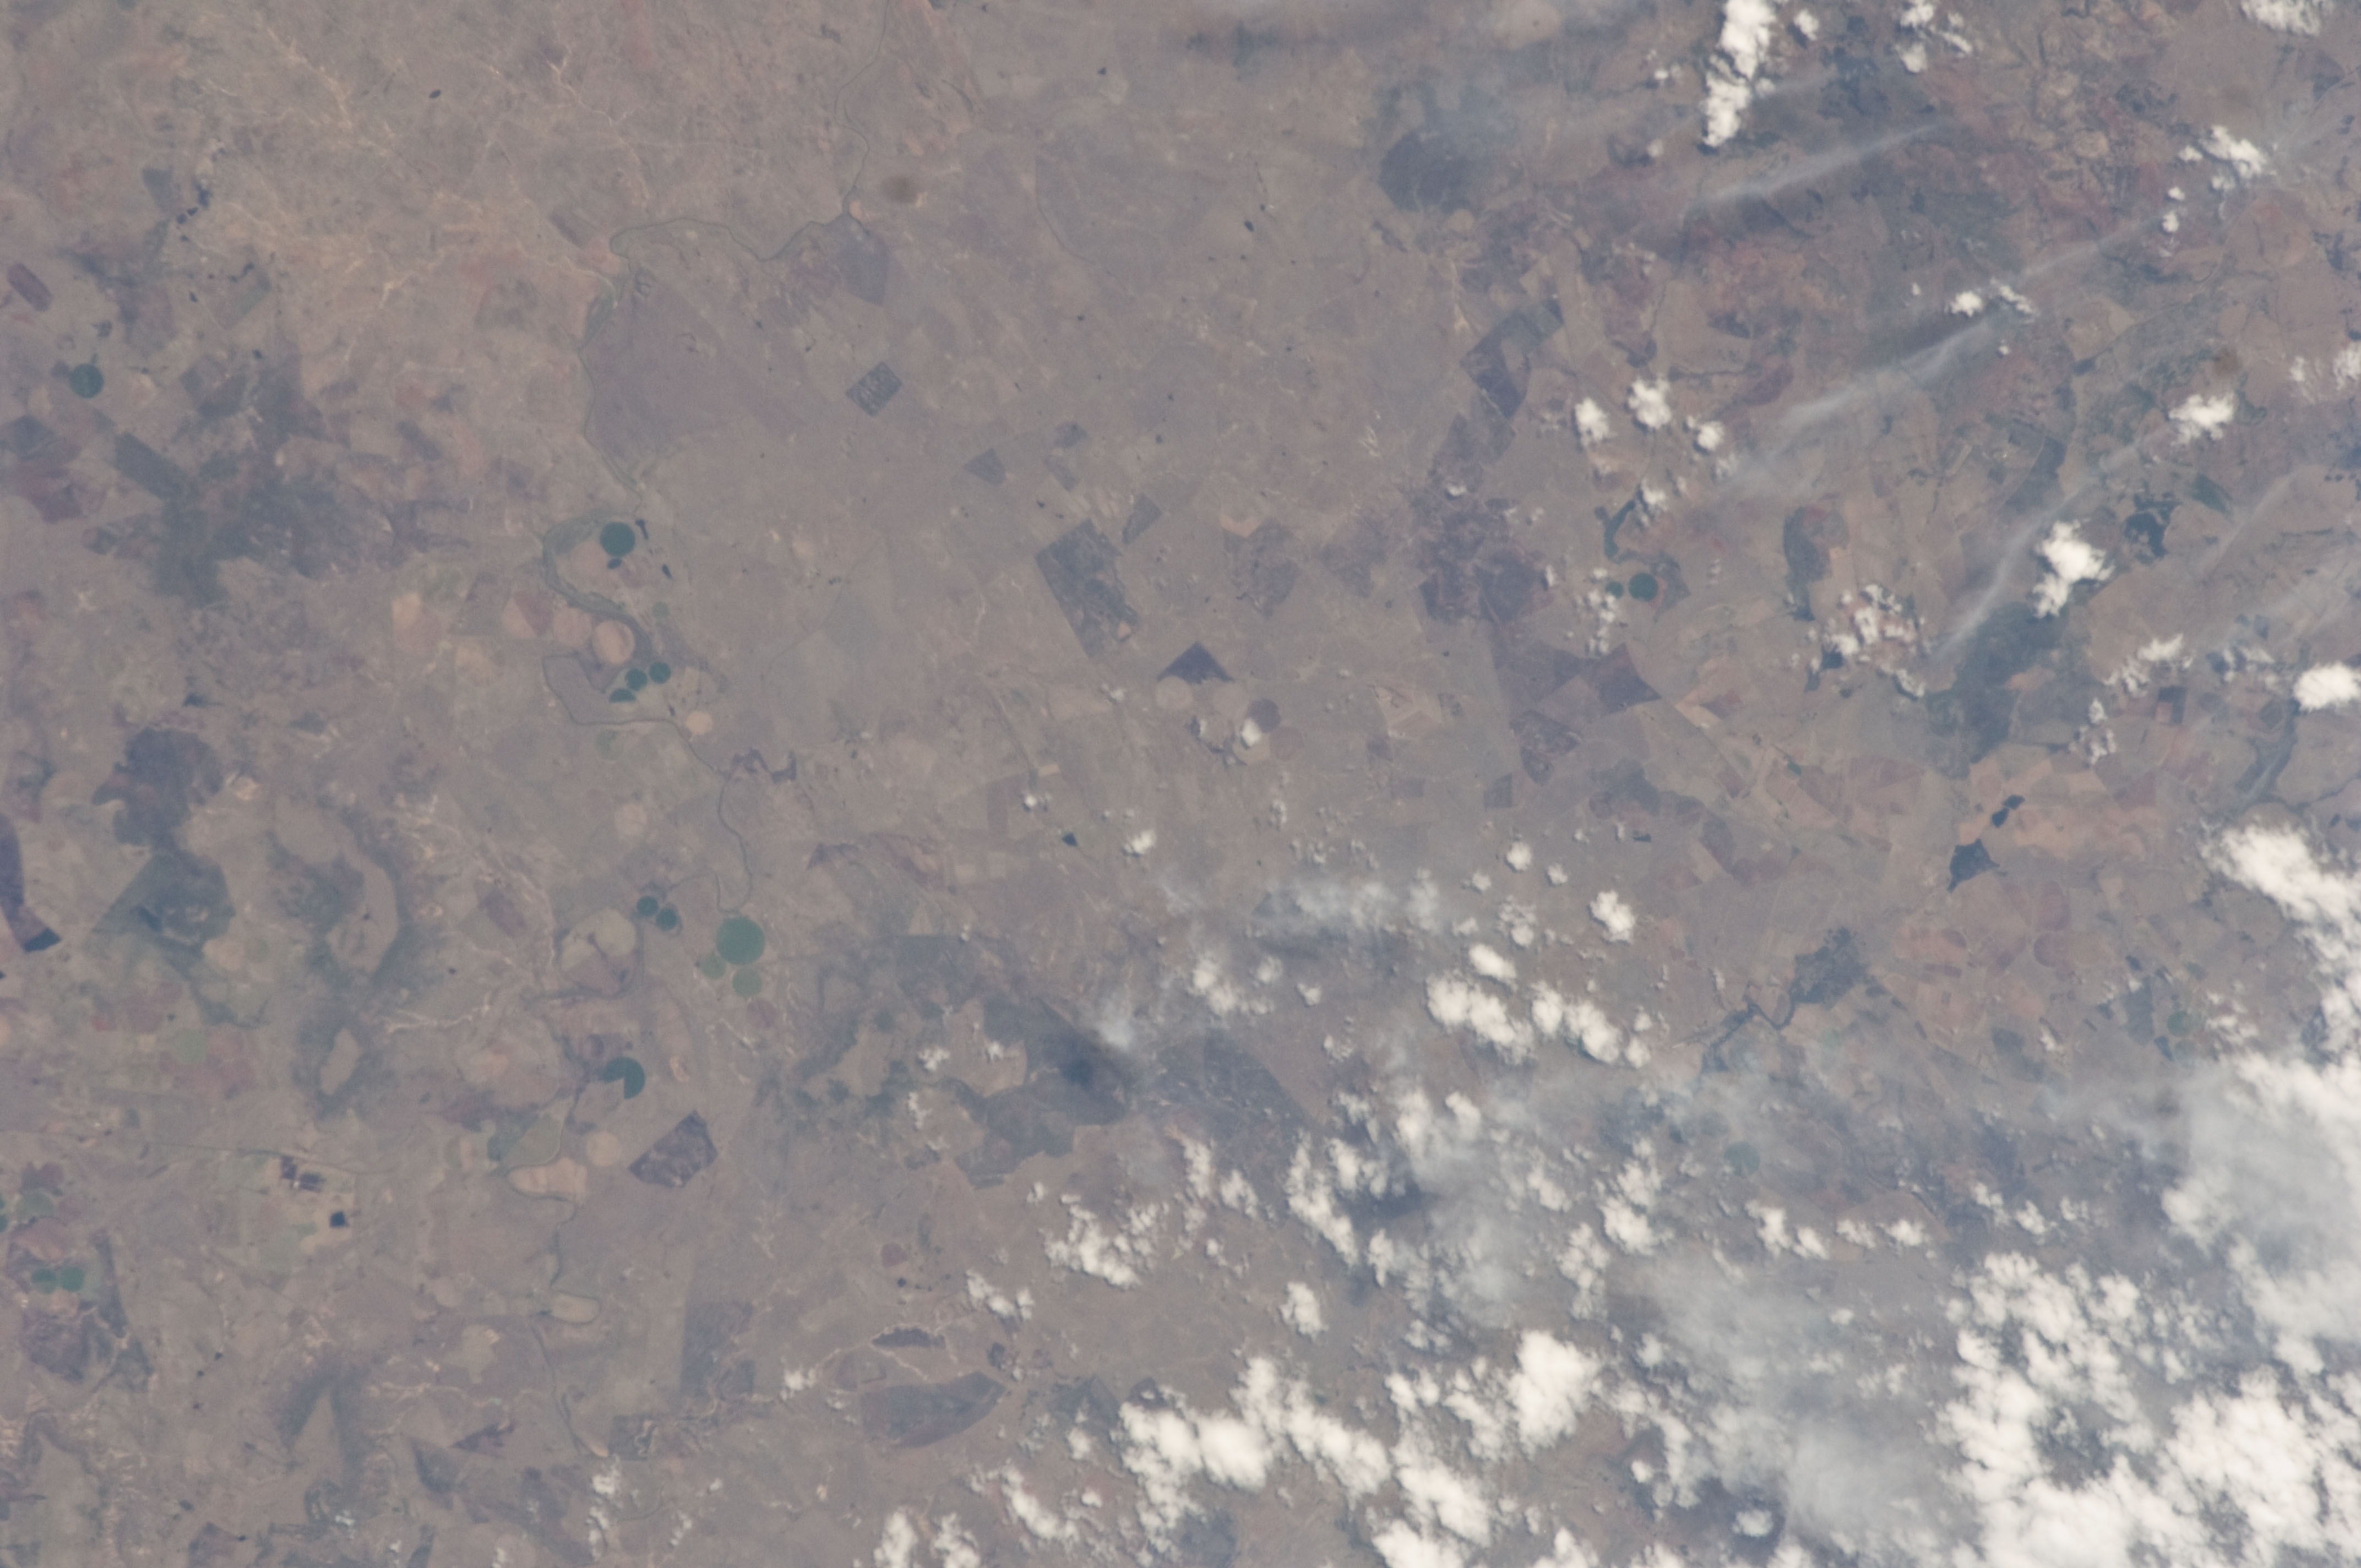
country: REPUBLIC SOUTH AFRICA
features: CENTER PIVOTS, BURN SCARS
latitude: -28.0
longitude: 30.4
